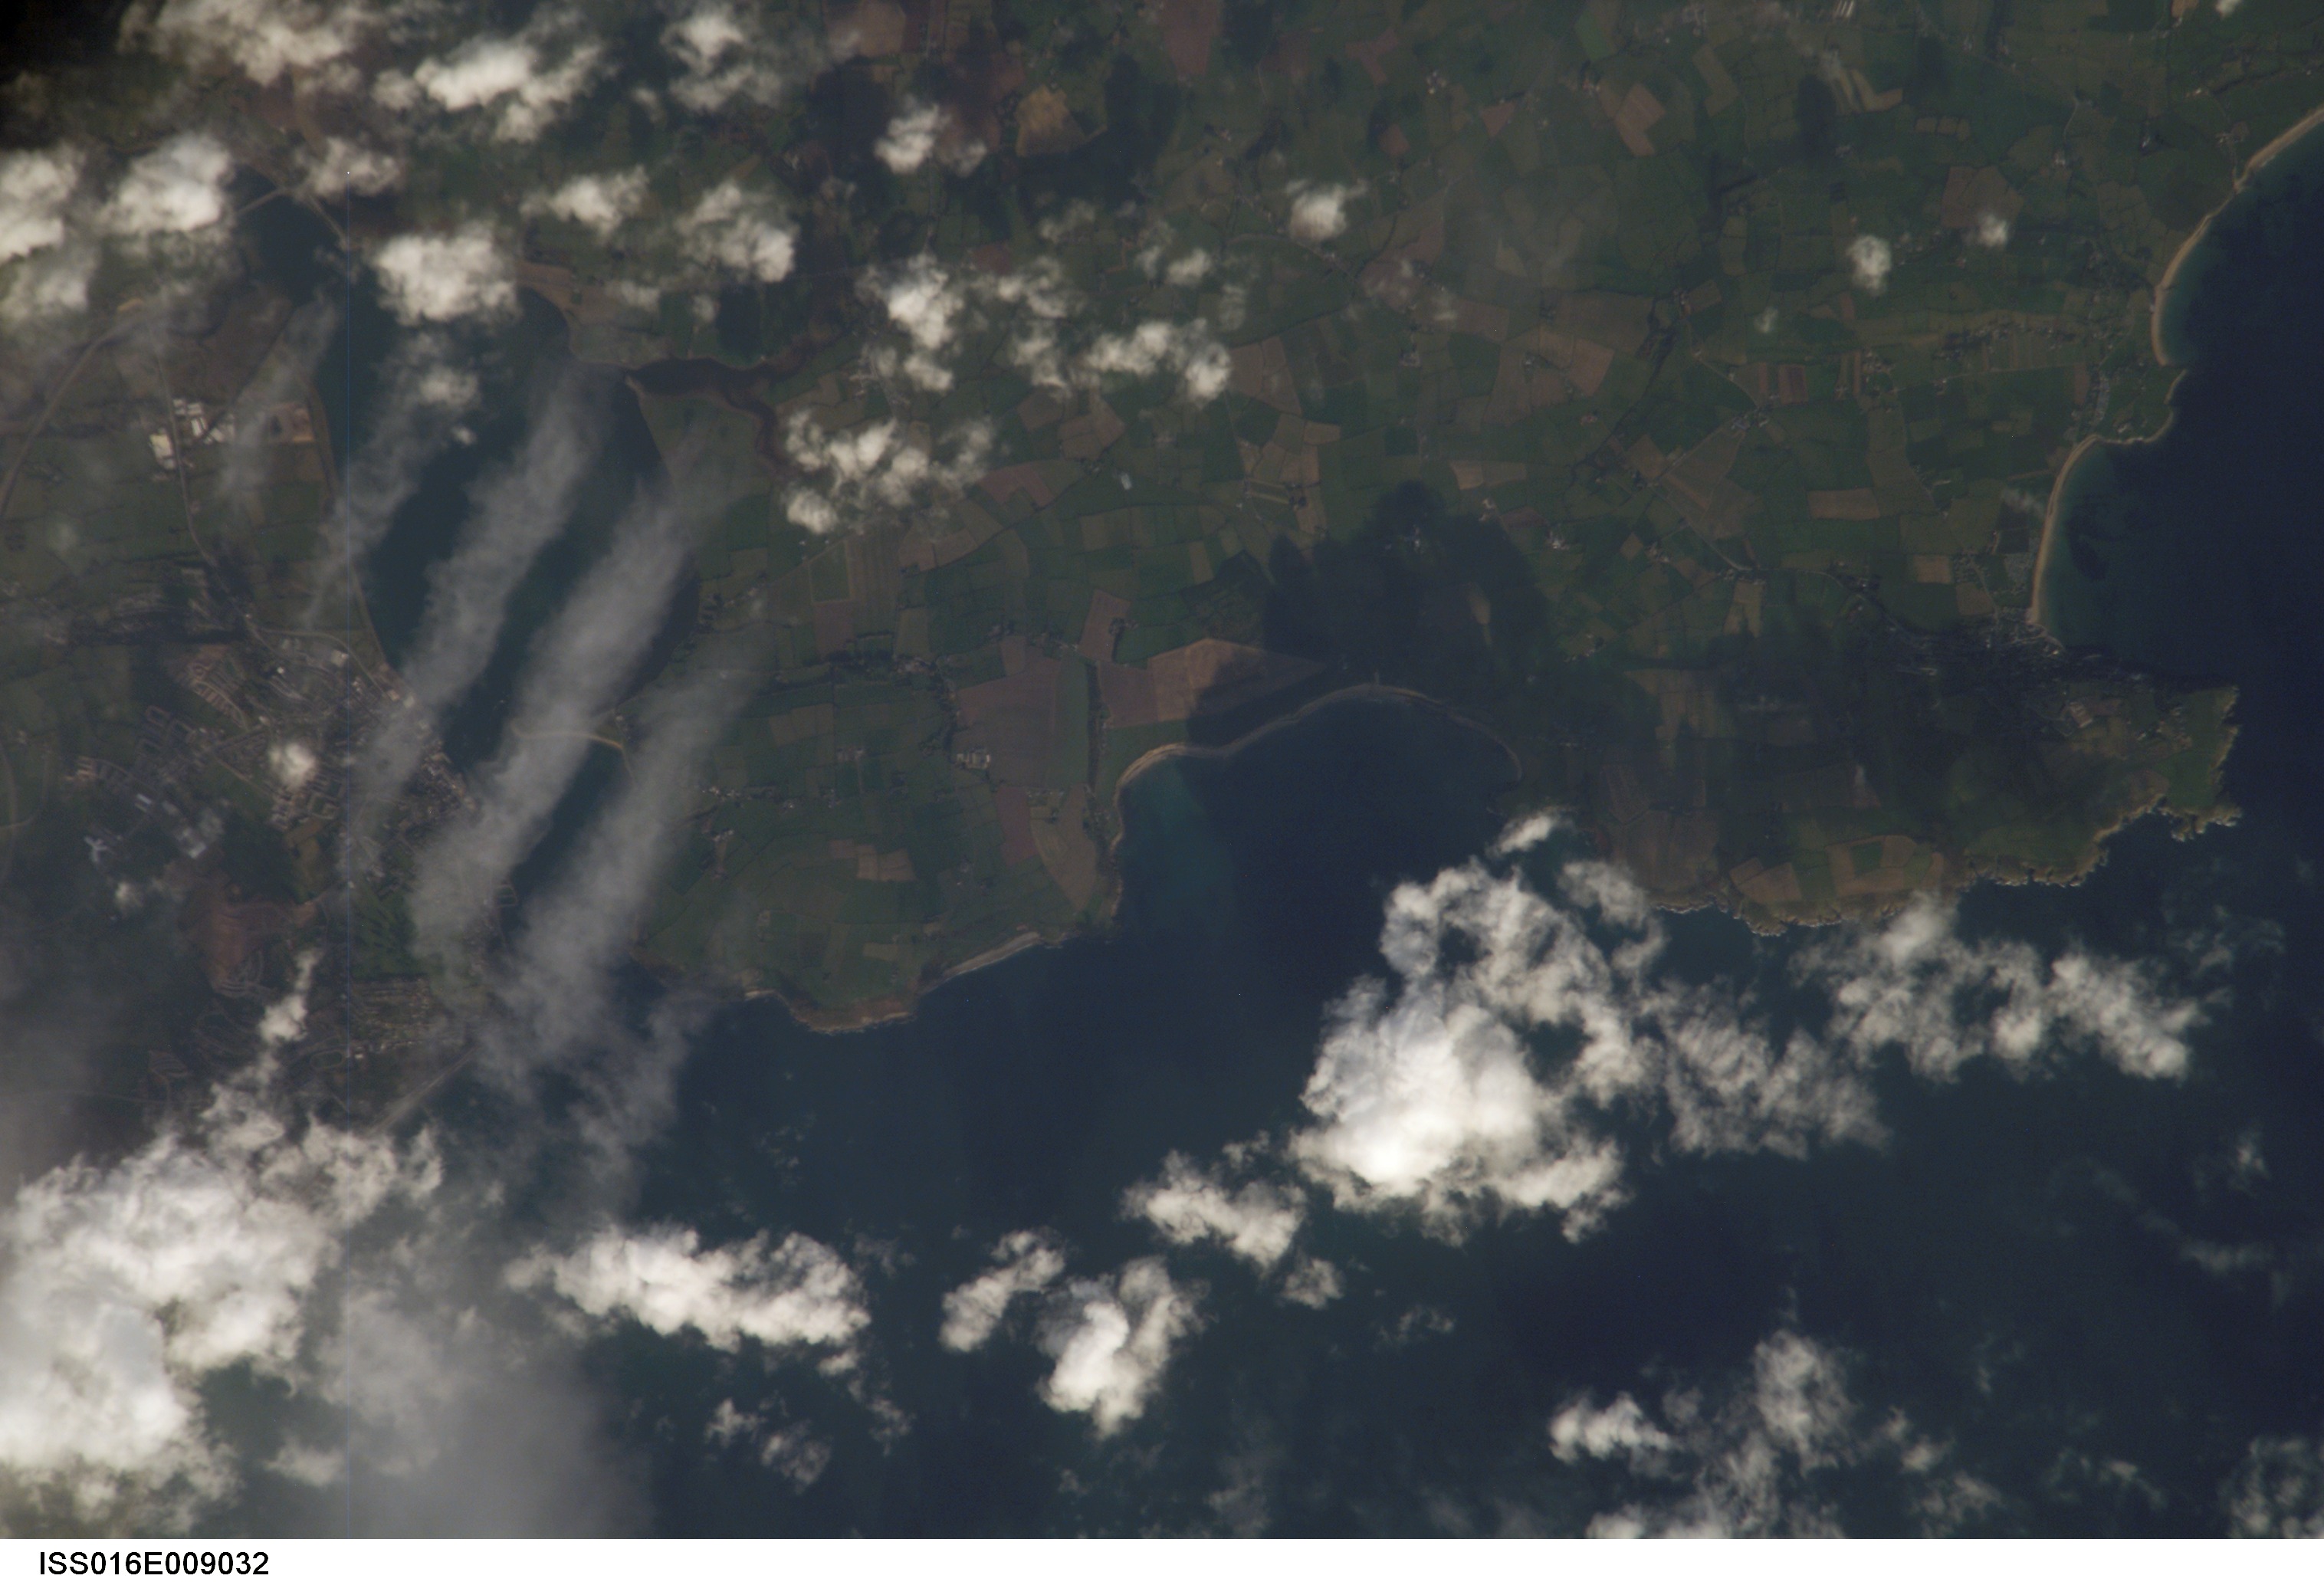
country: IRELAND
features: YOUGHAL, ARDMORE, YOUGHAL B.
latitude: 52.0
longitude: -7.8
